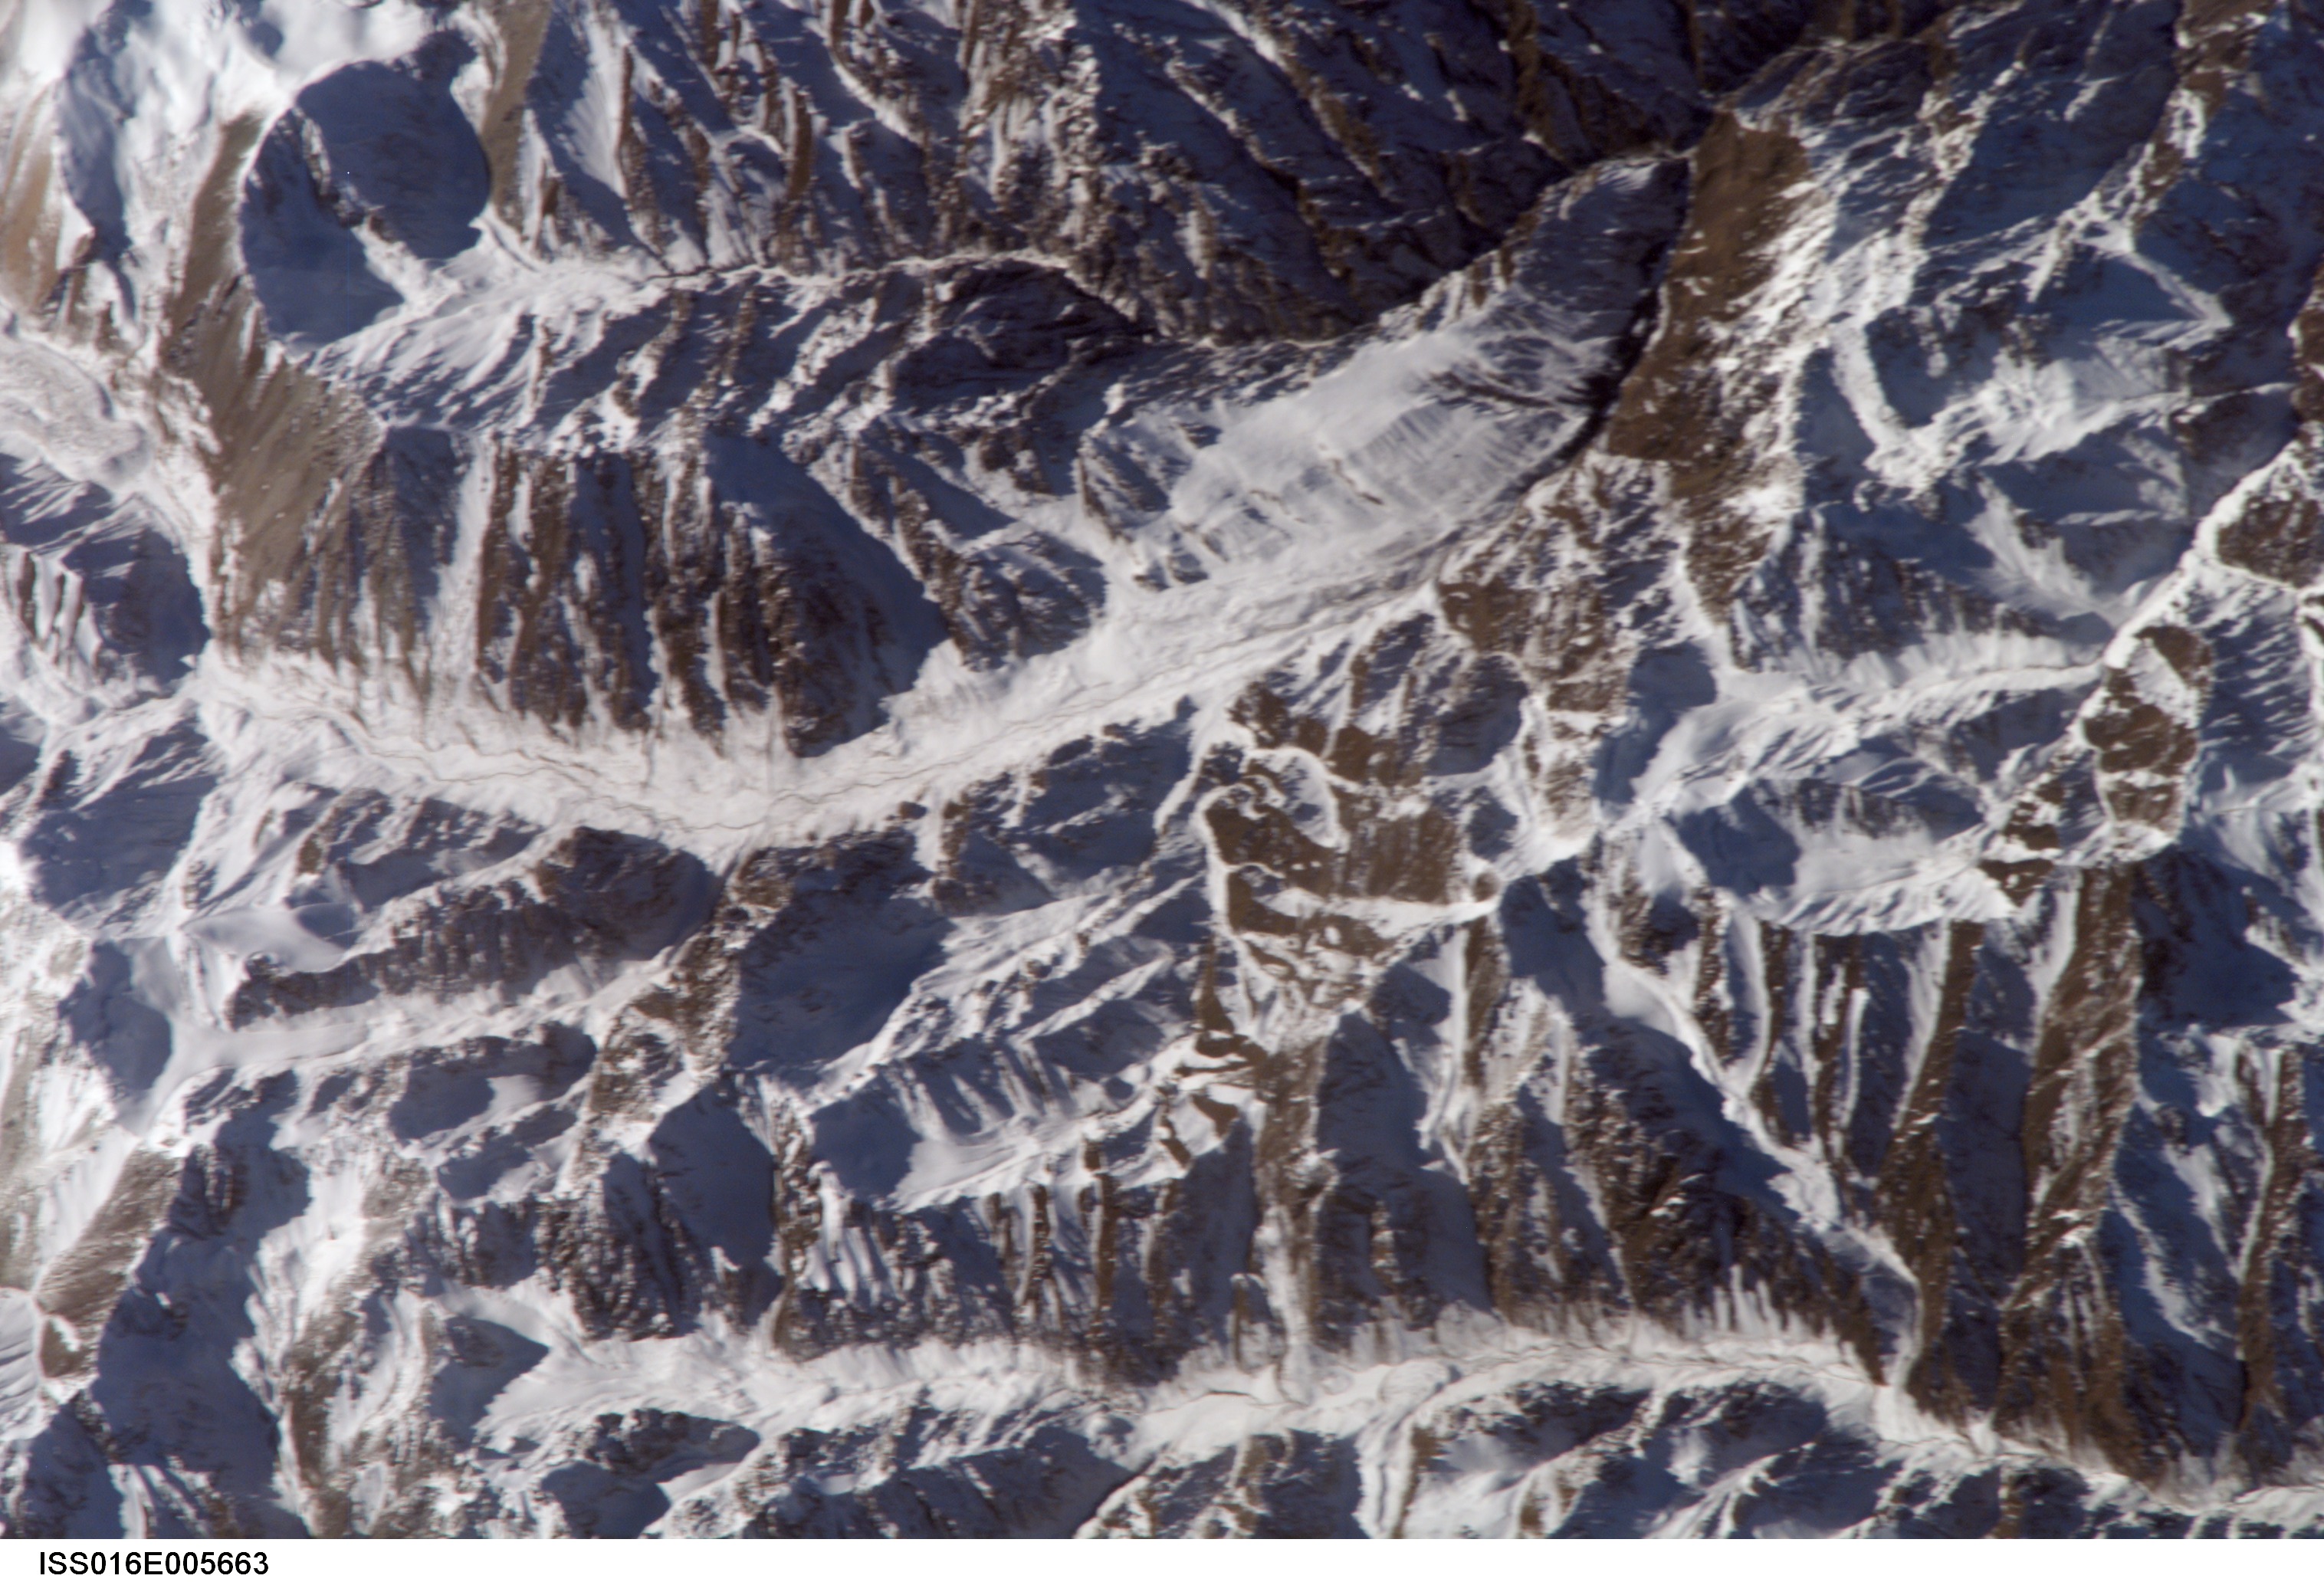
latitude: 43.7
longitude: 85.5
